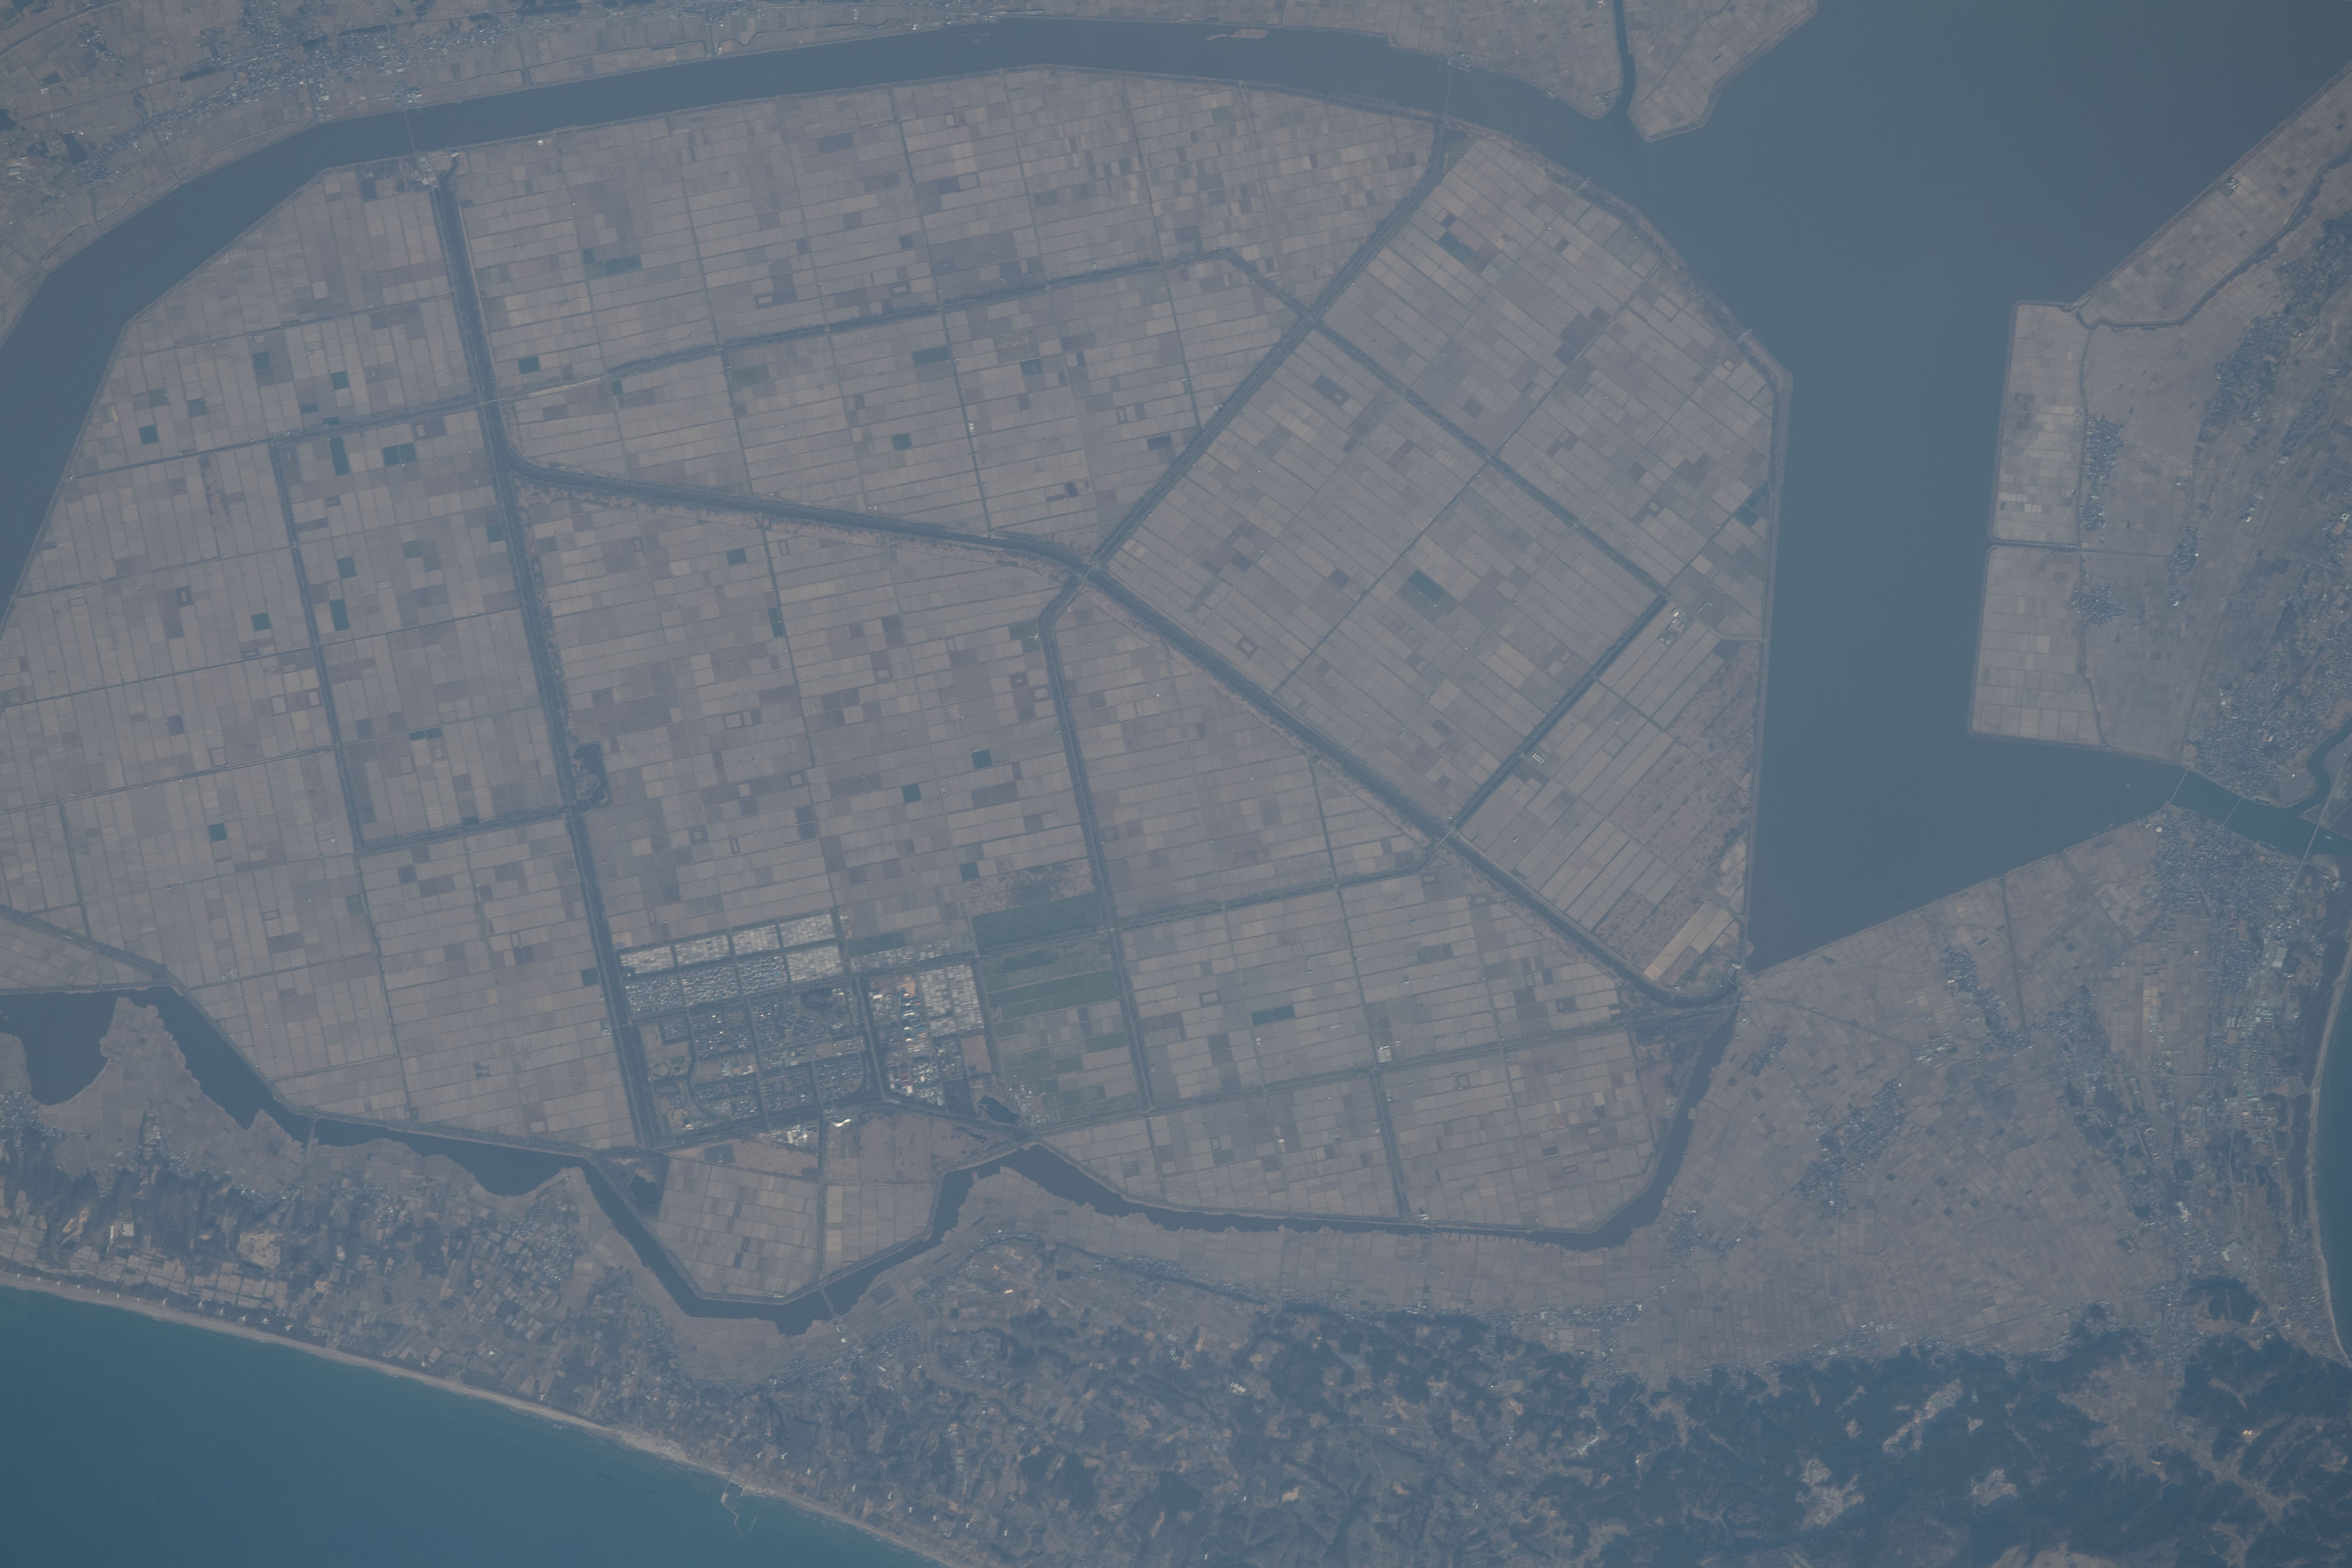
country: JAPAN
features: LAKE HACHIRO
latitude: 40.0
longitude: 140.0
